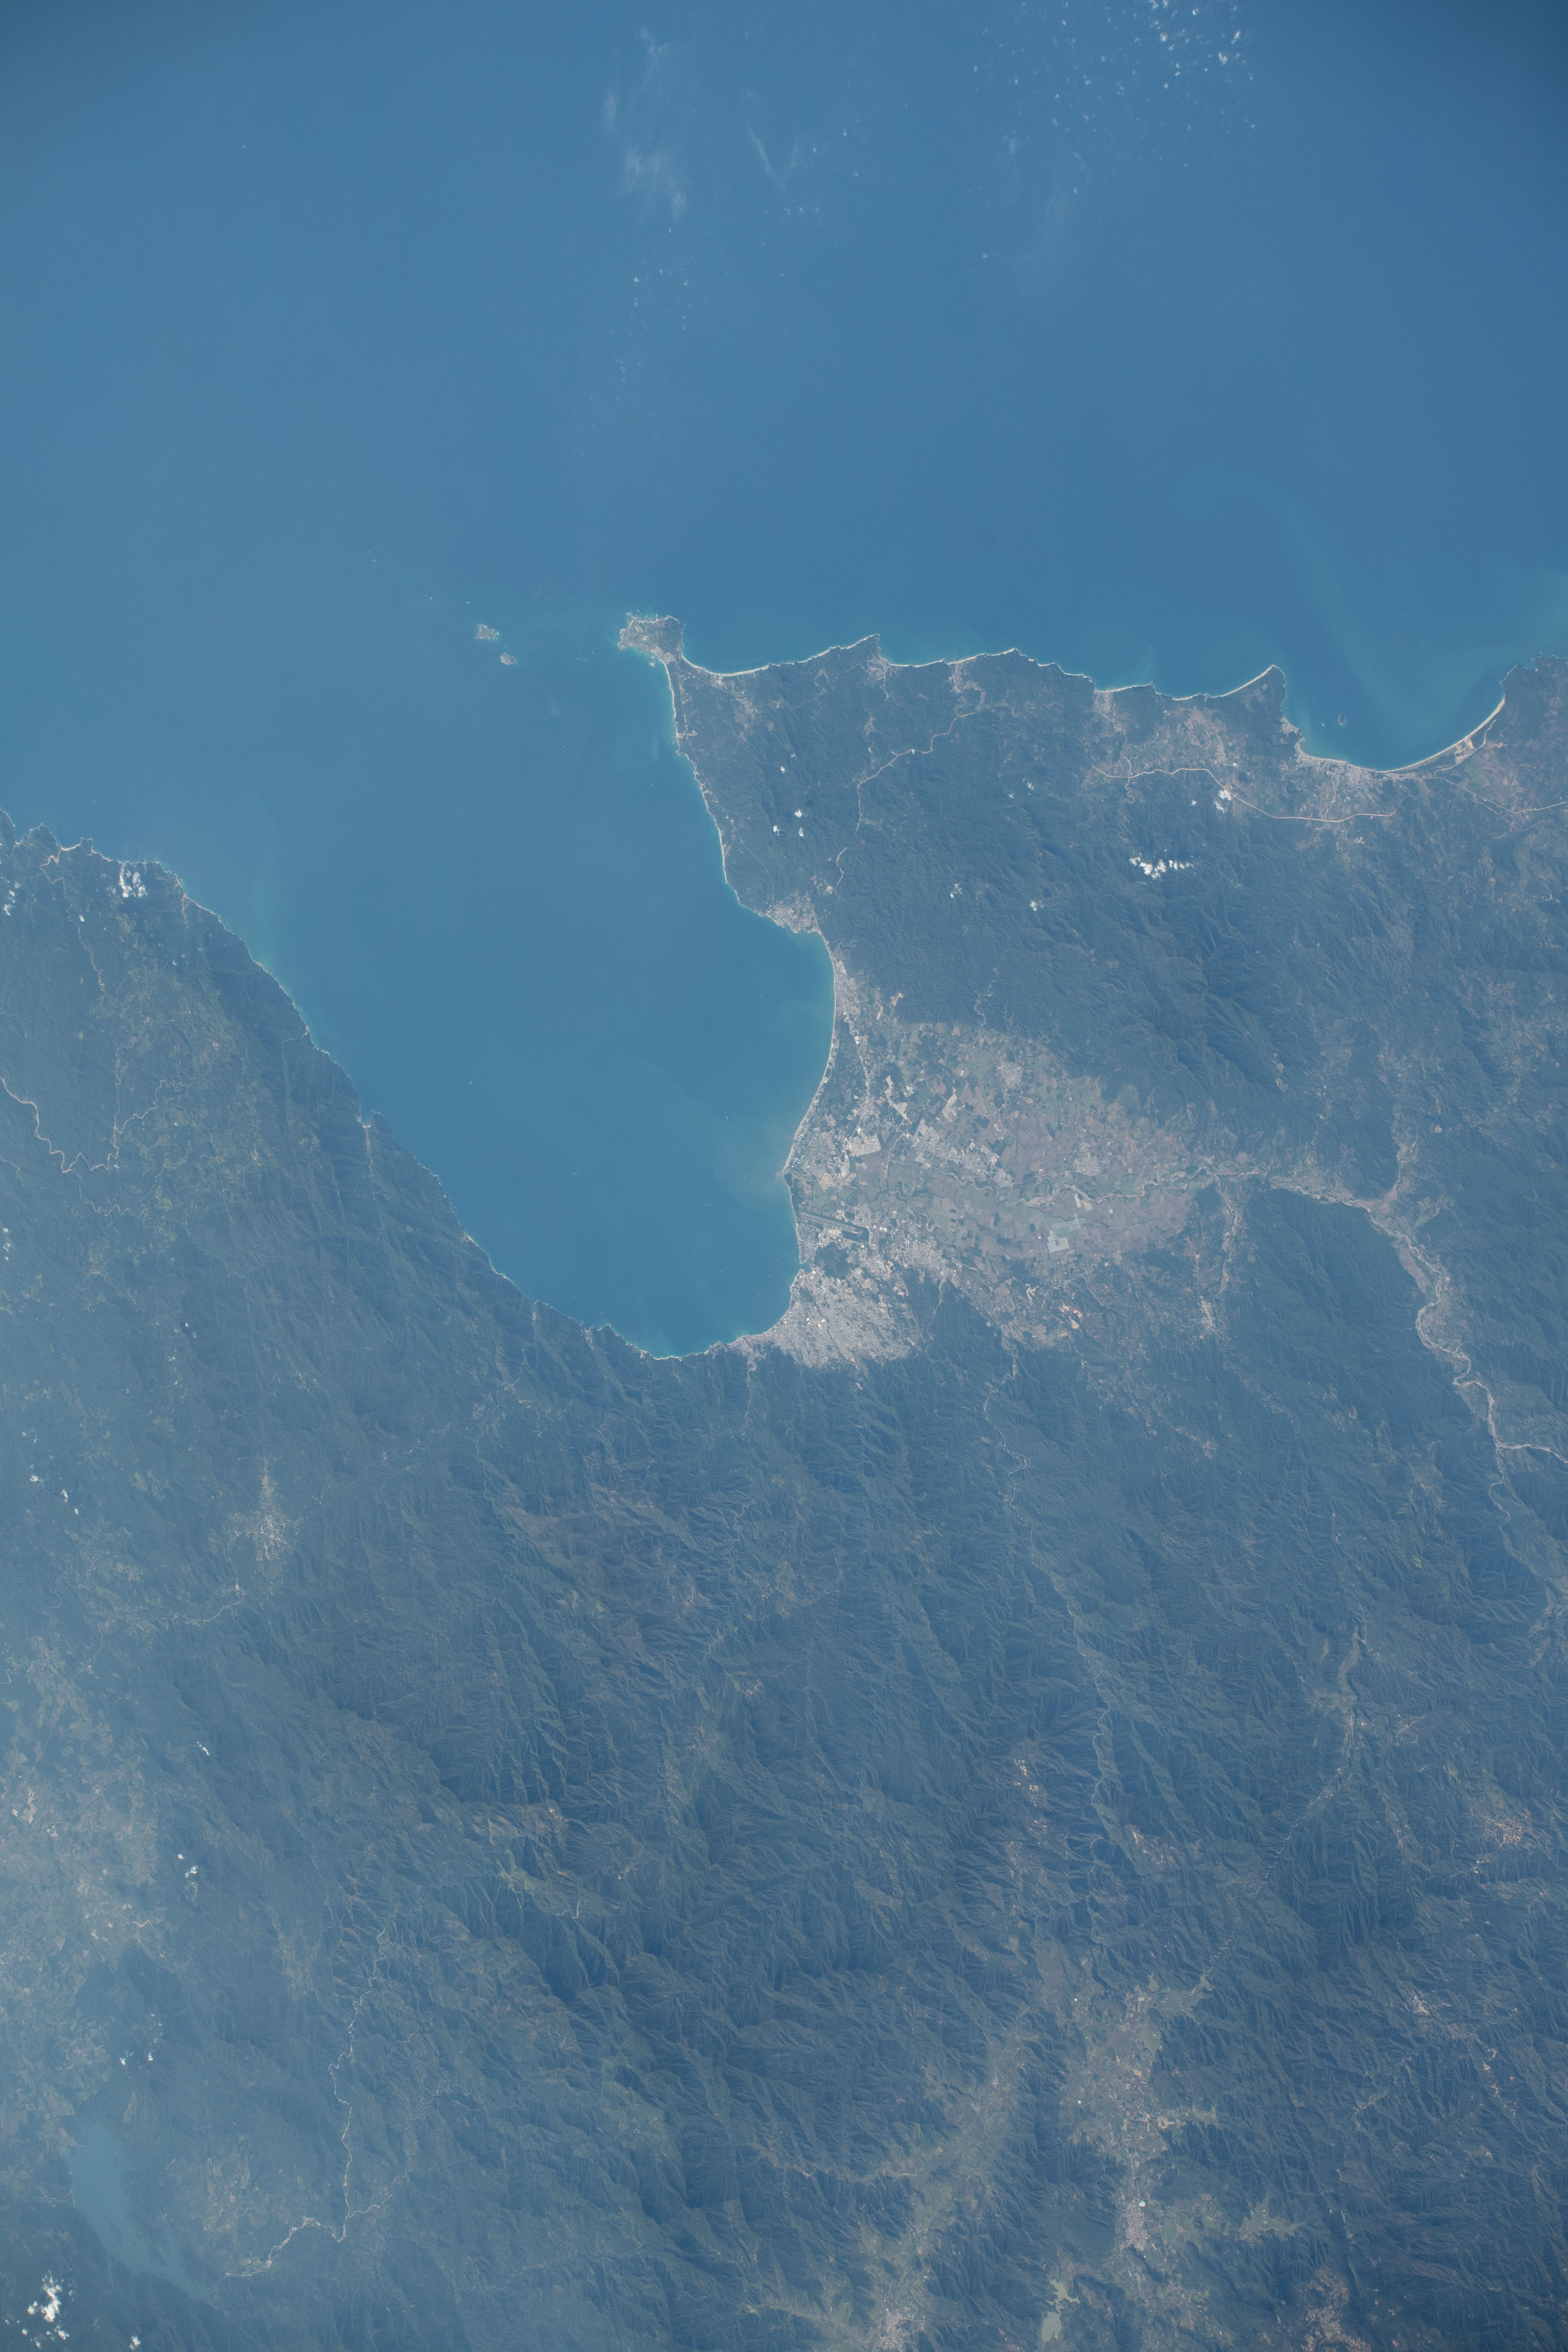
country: MEXICO
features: BANDERAS BAY, COAST, PUERTO VALLARTA
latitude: 20.7
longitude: -105.3
